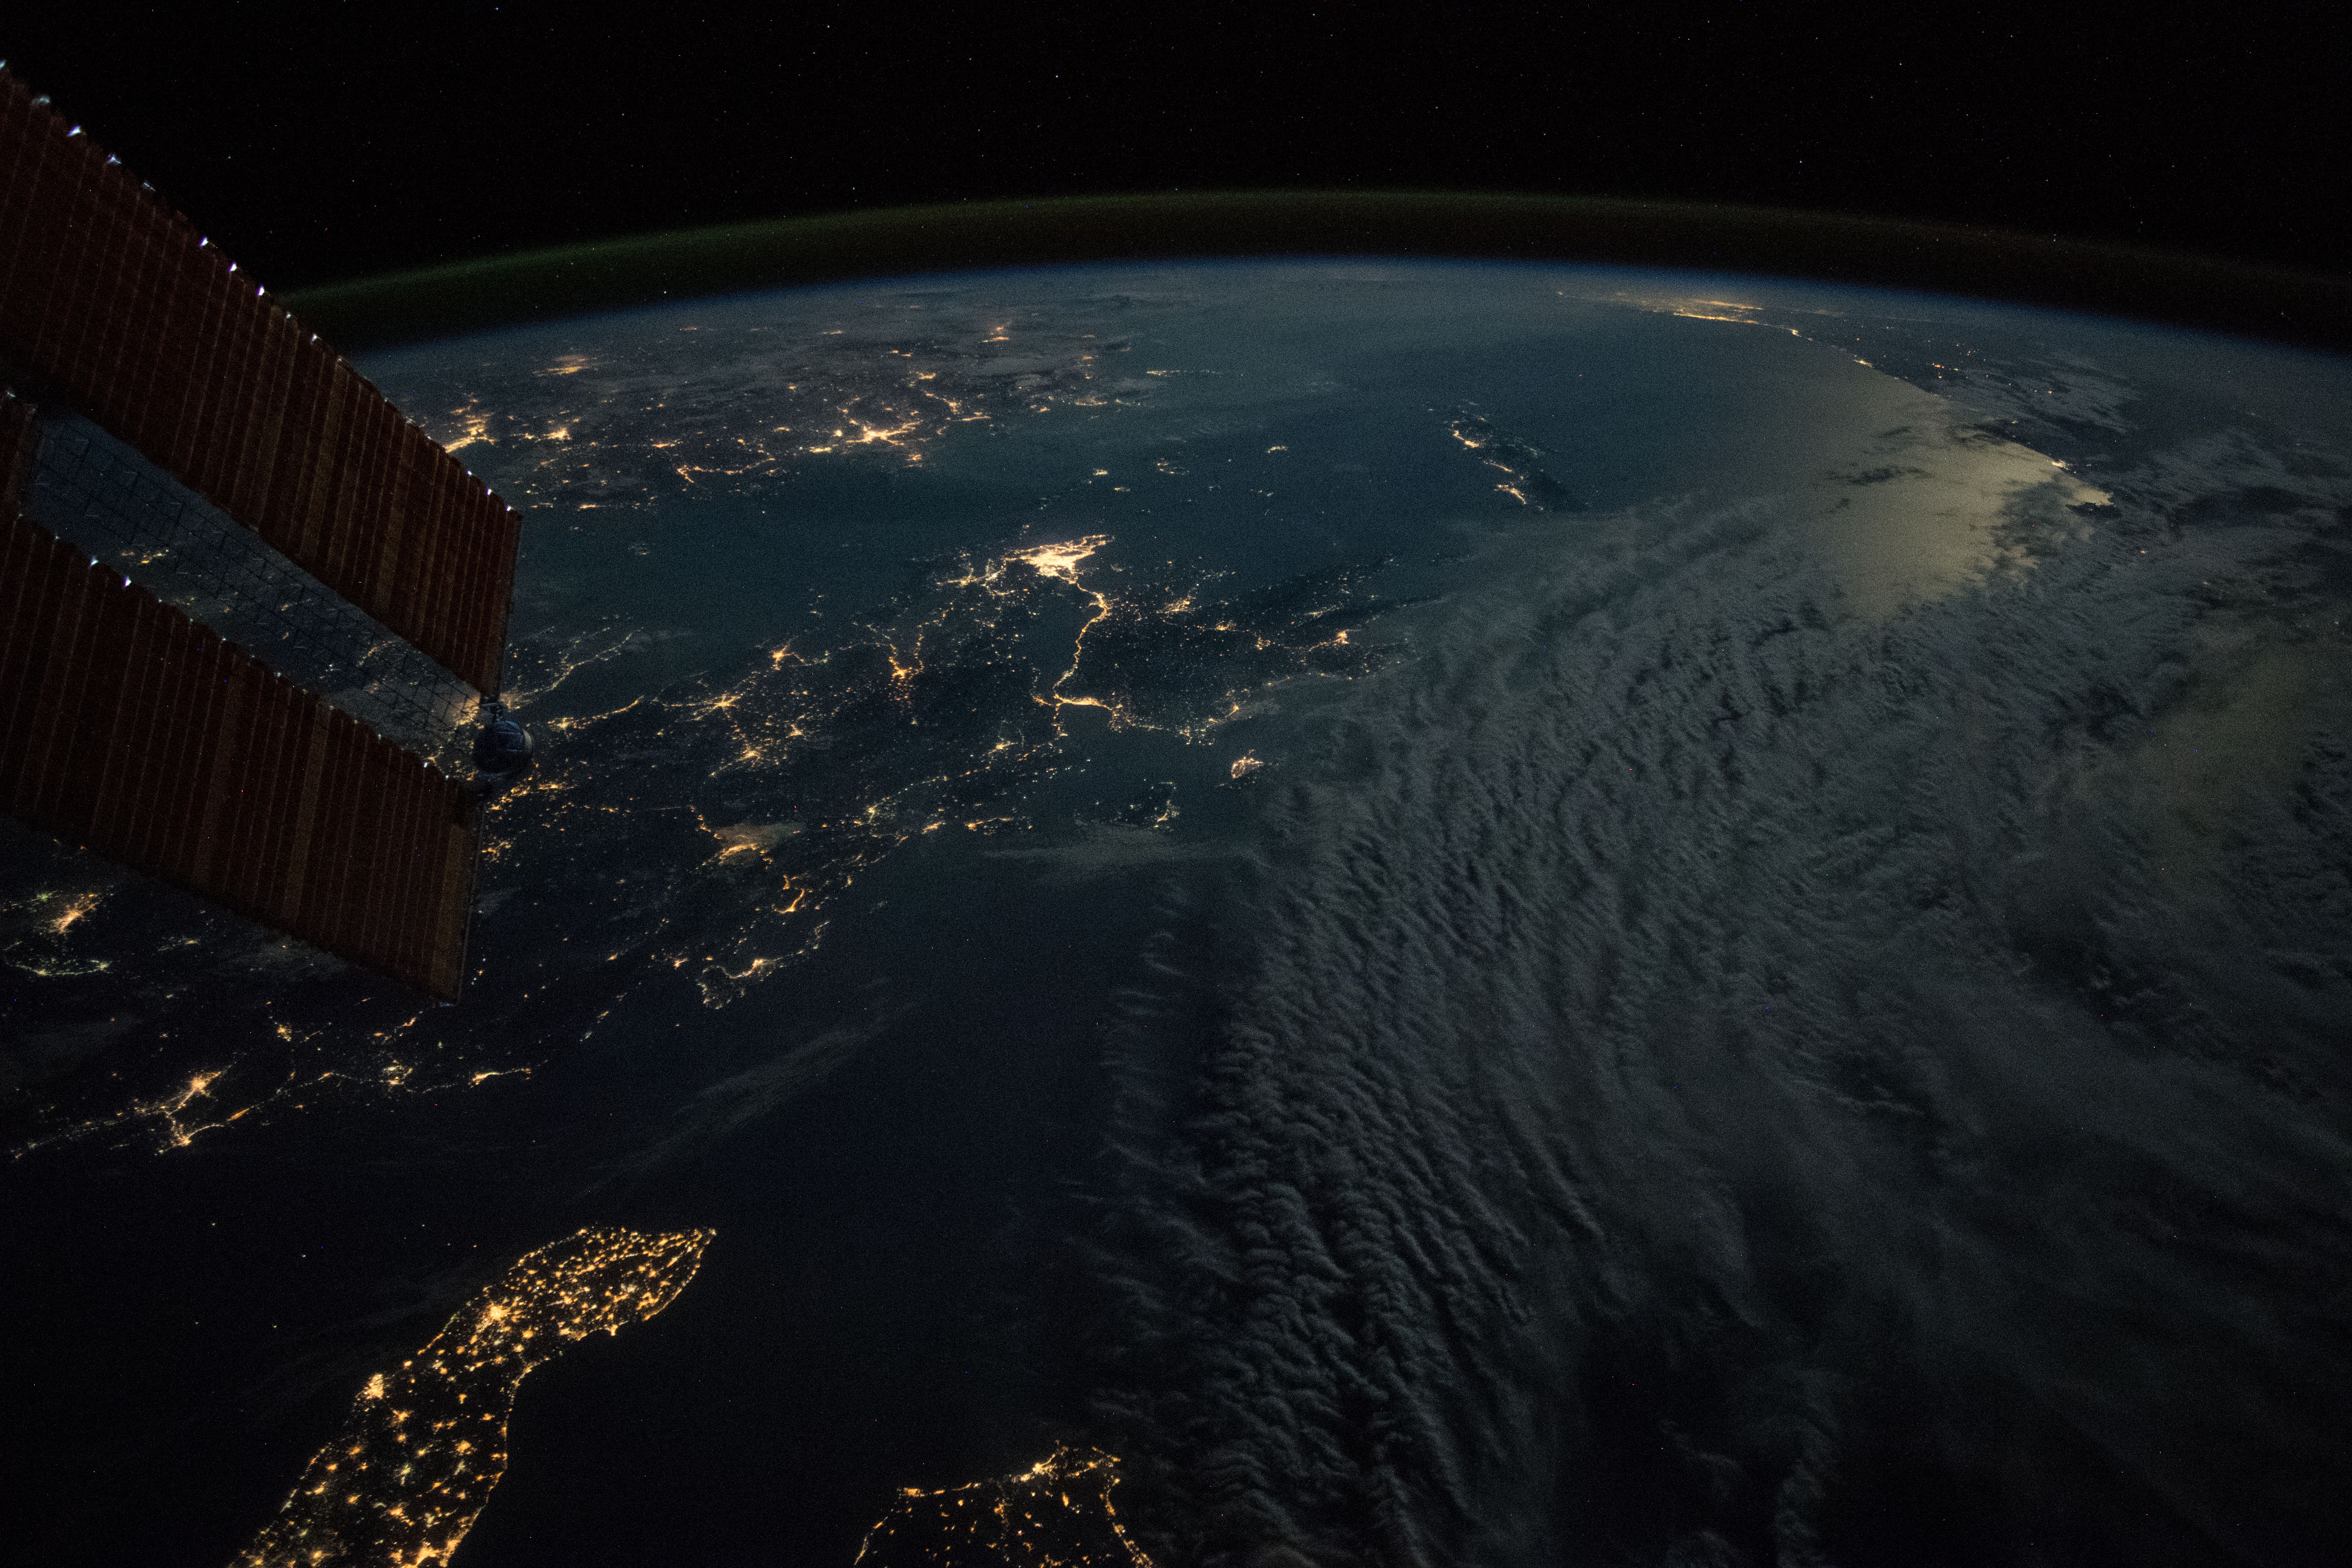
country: ITALY
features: IONIAN SEA, MEDITERRANEAN SEA, TARANTO VALLEY, CROTONE CITY, CATANZATO CITY, PINDUS MOUNTAINS, ATHENS CITY, IZMIR CITY, AEGEAN SEA
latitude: 37.8
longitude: 20.7
